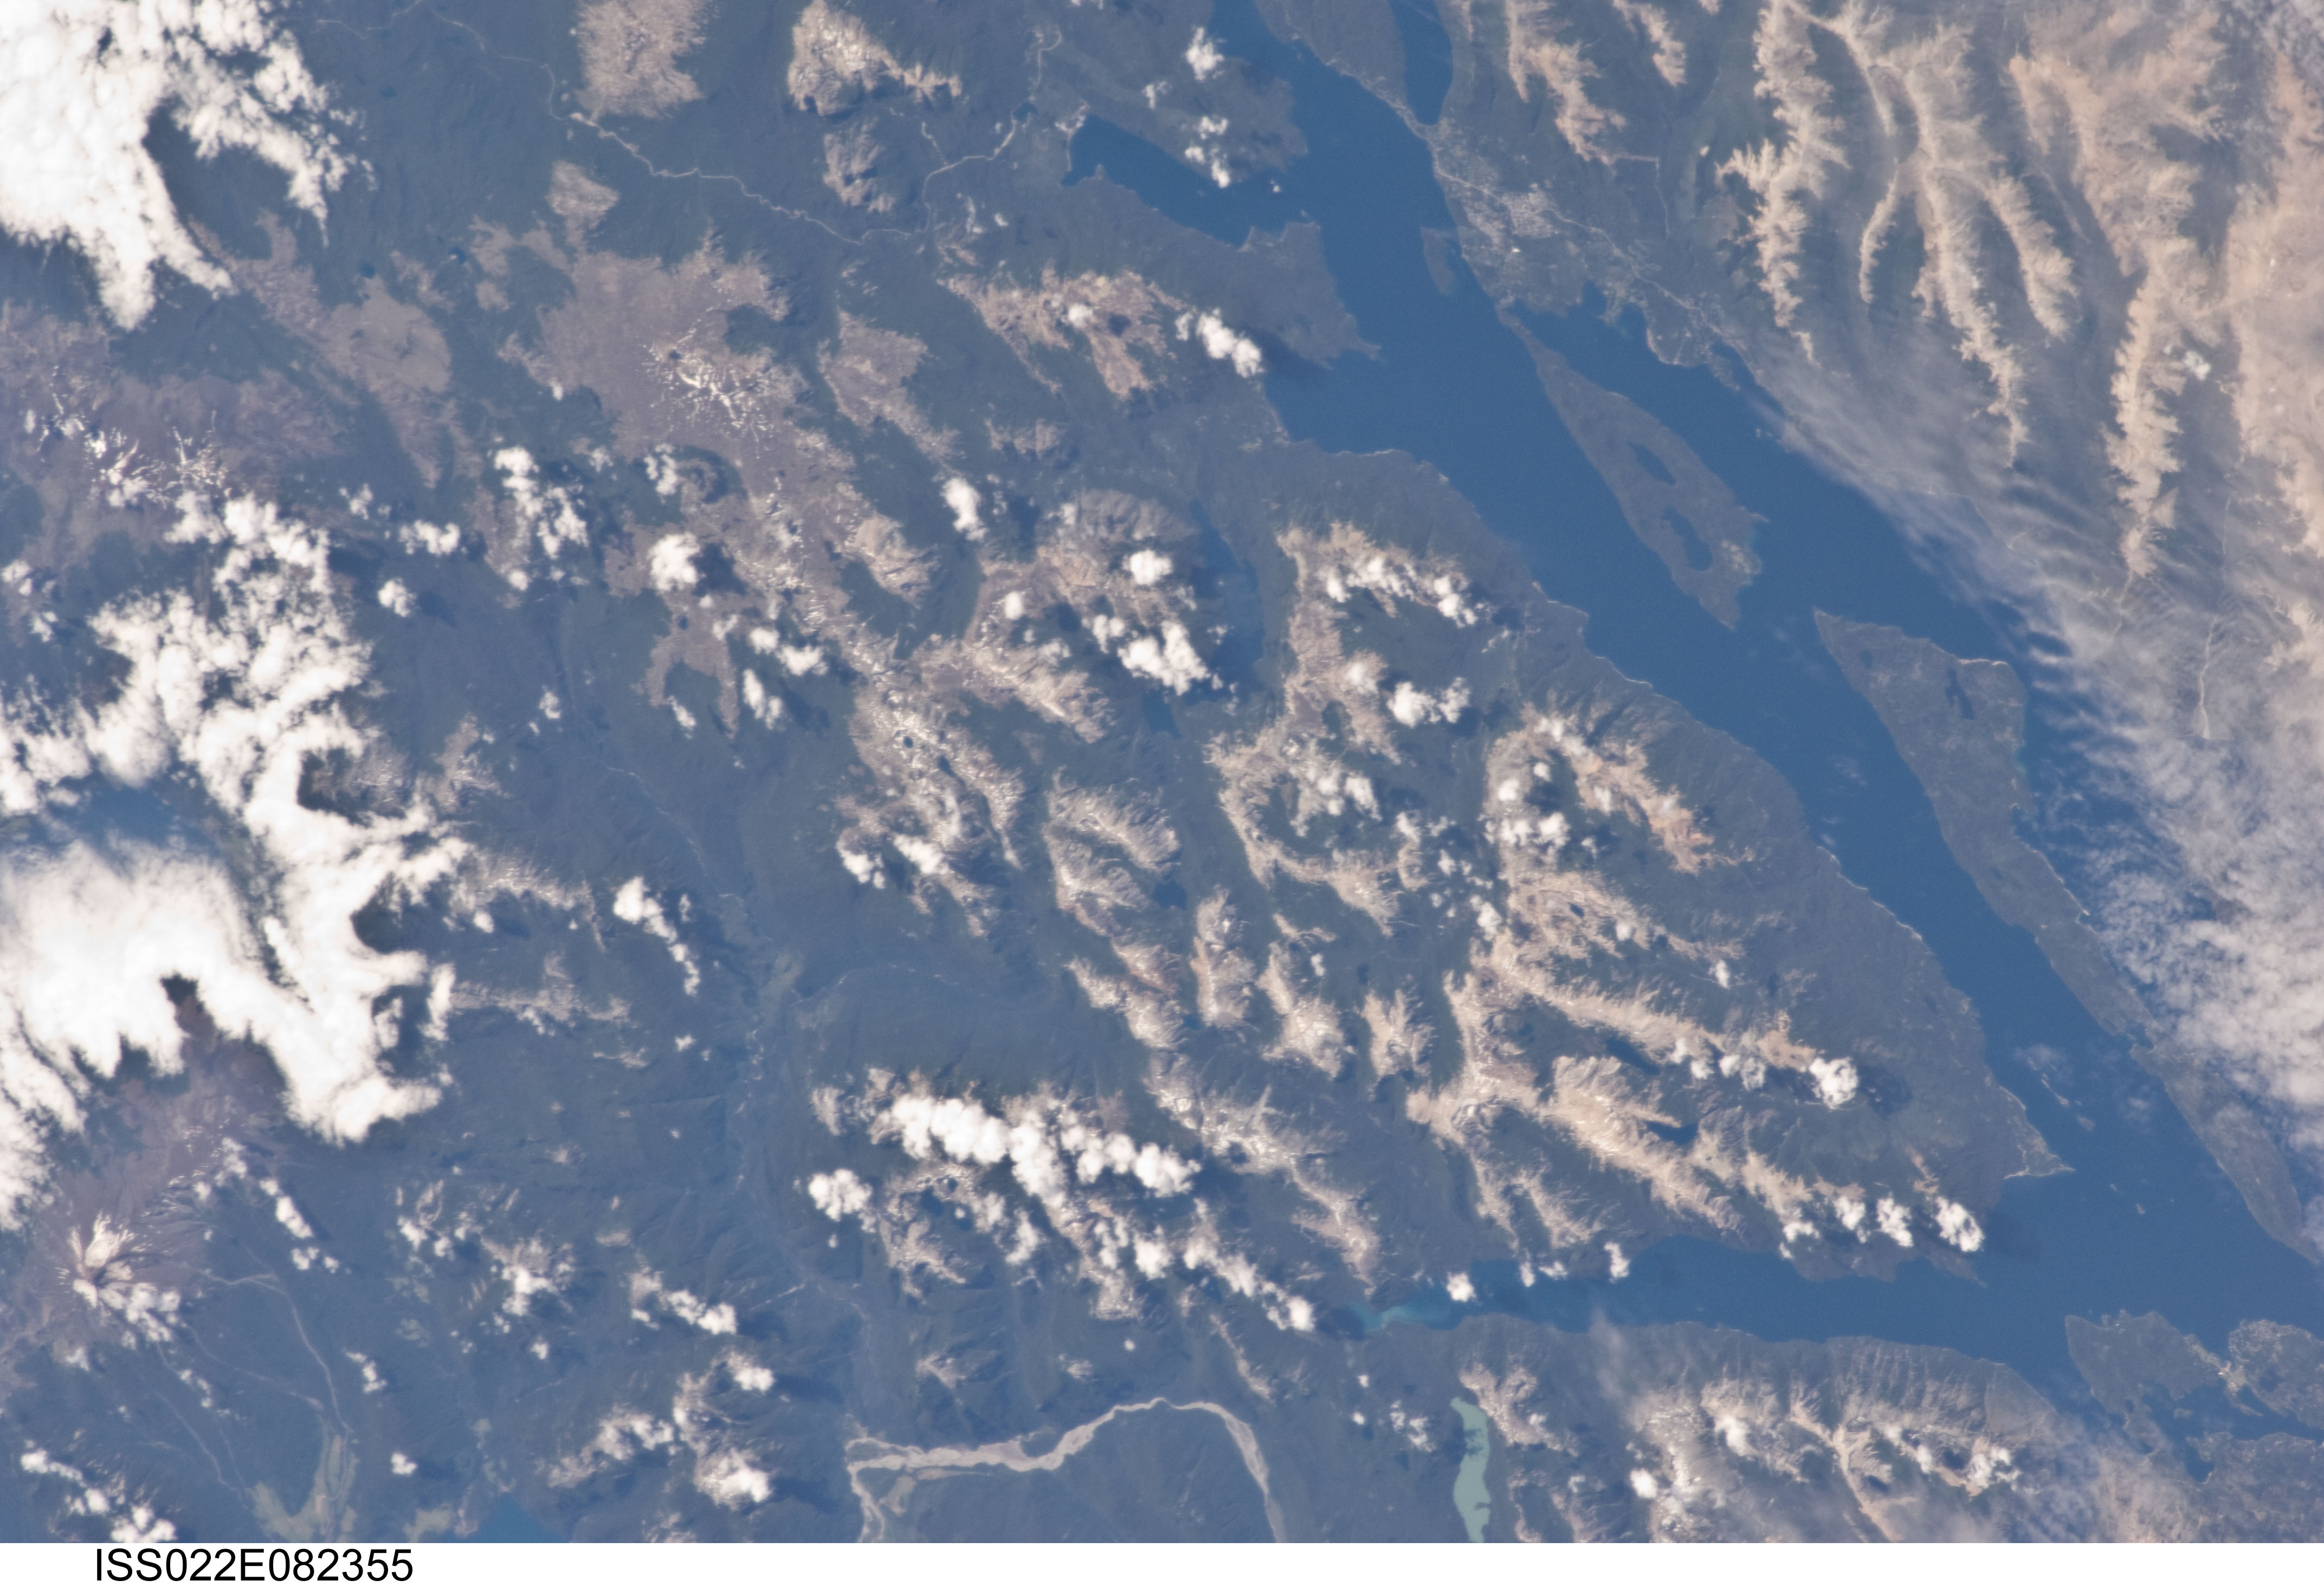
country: ARGENTINA
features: LAKE NAHUEL HUAPI, MT. PUNTIAGUDO, SNOW, FOREST, RIVERS
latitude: -40.9
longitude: -71.8
